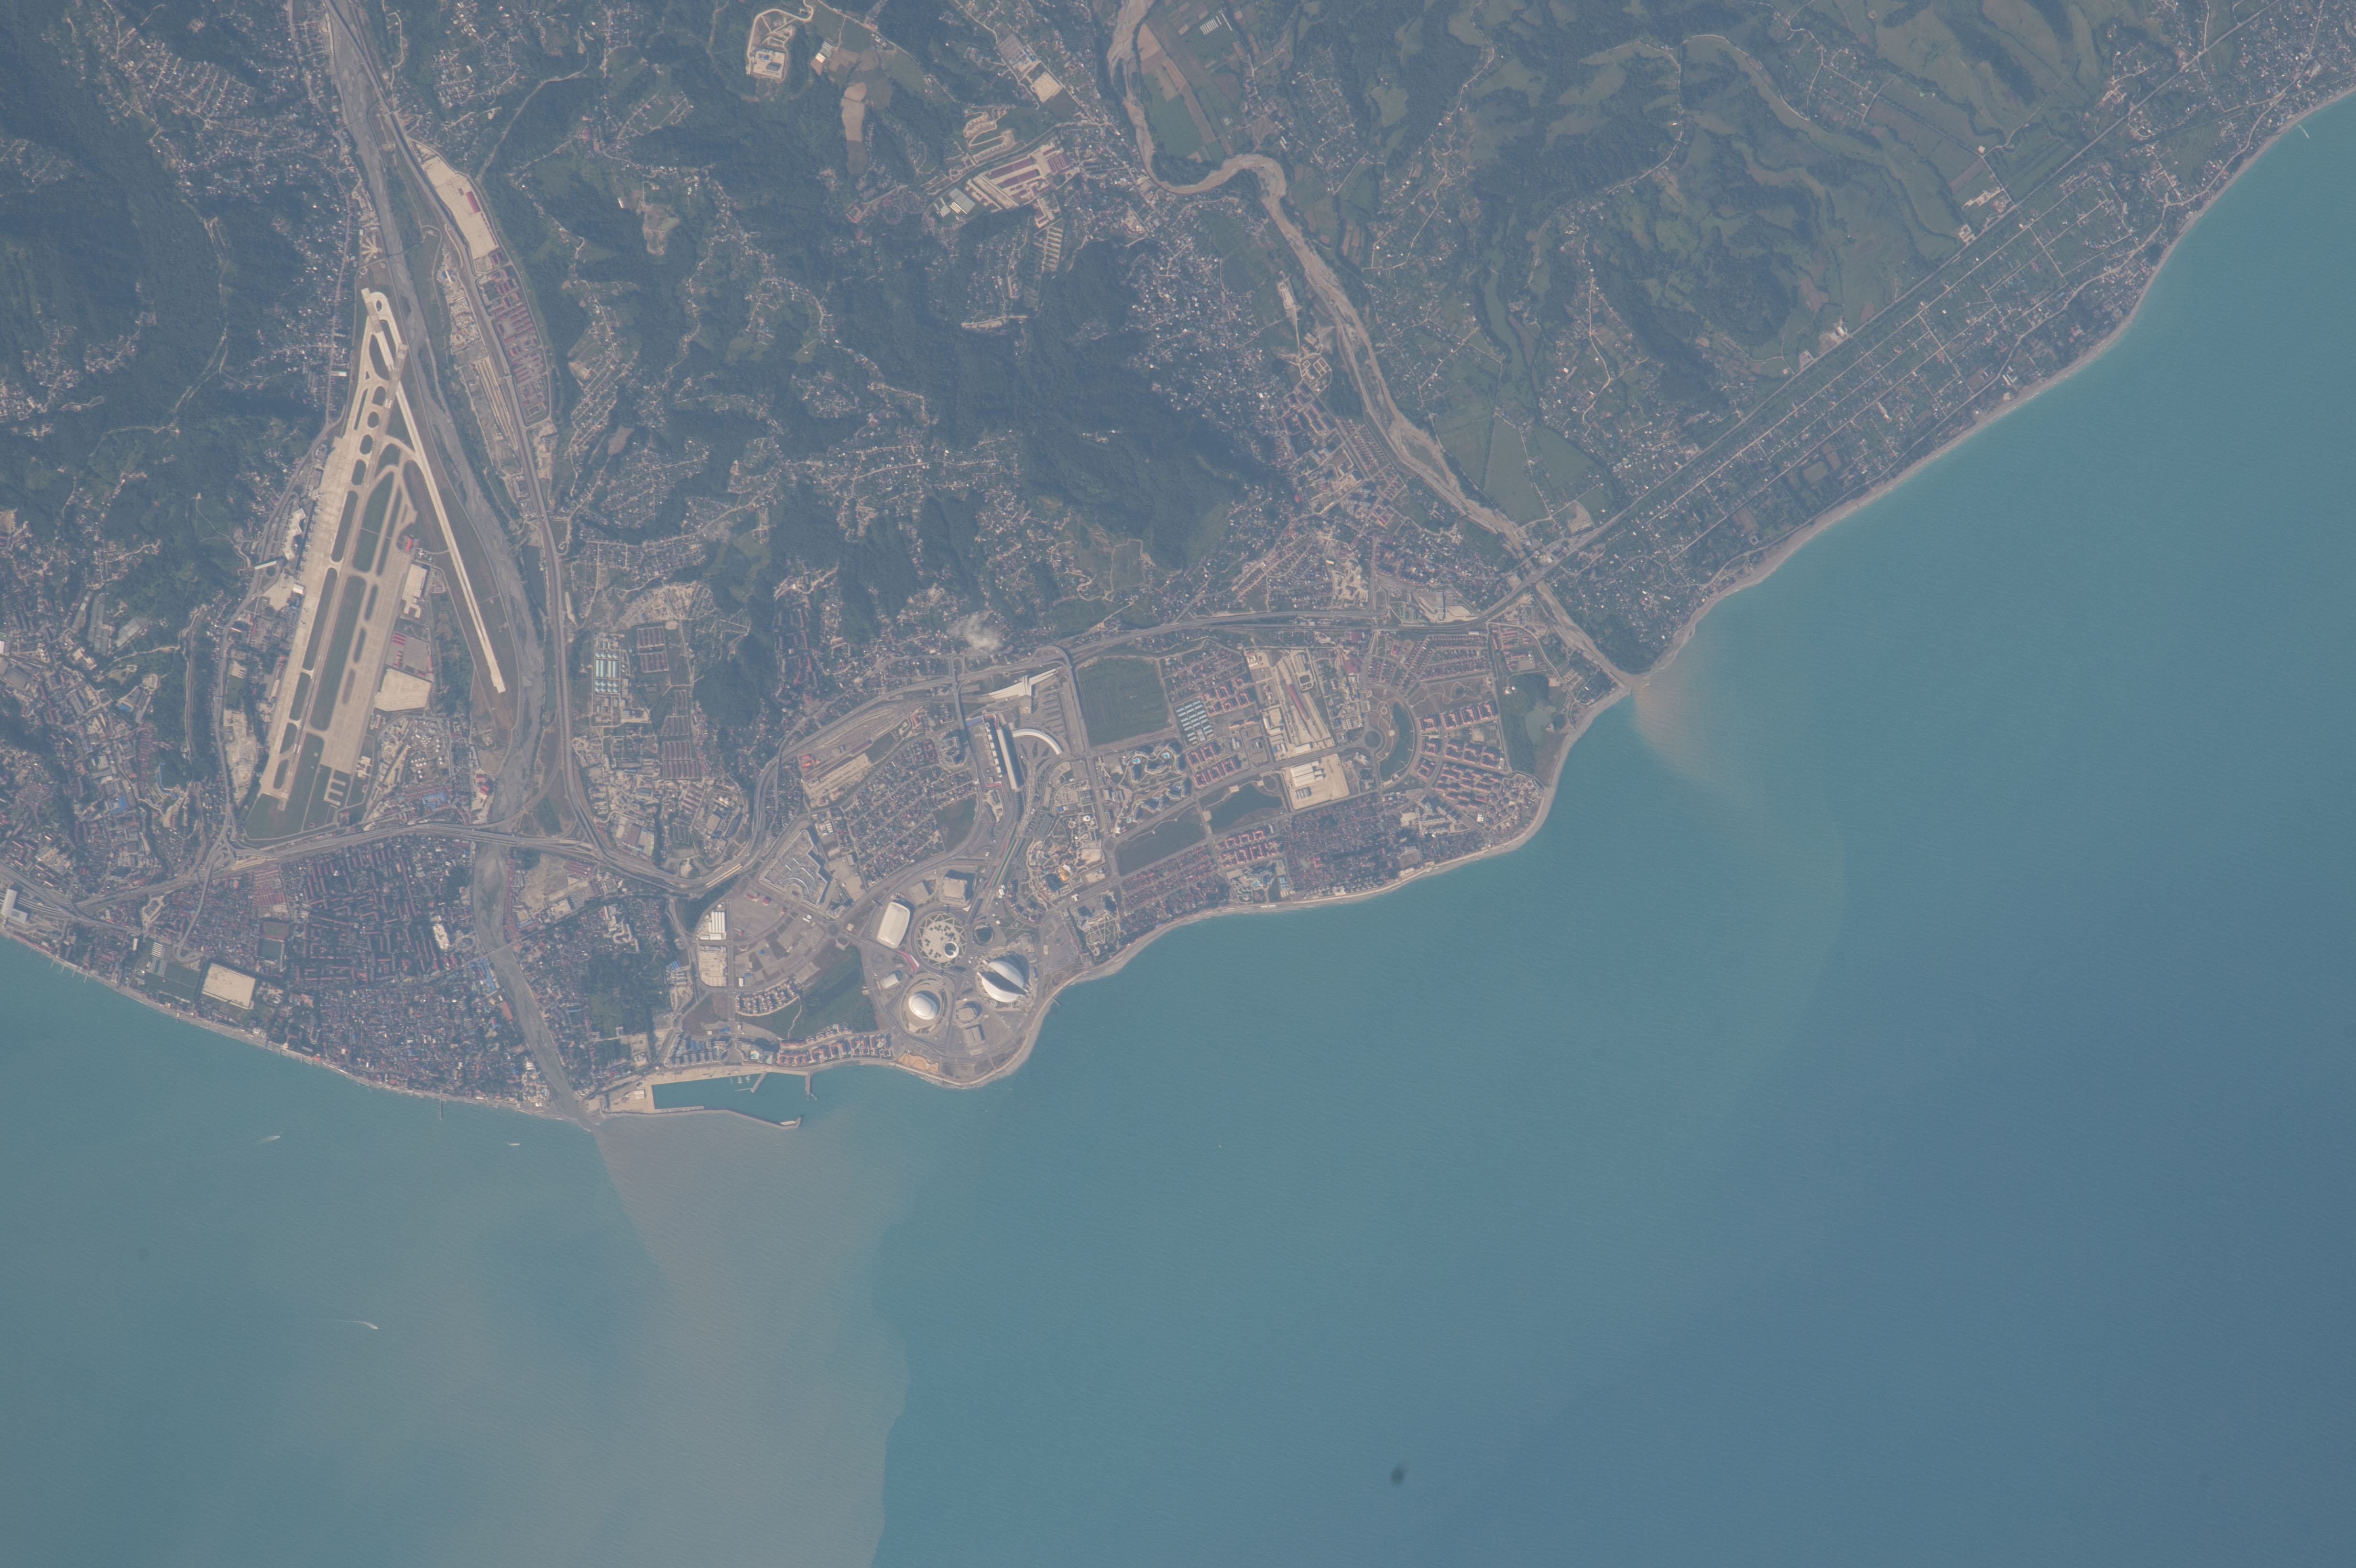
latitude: 43.4
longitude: 40.0
